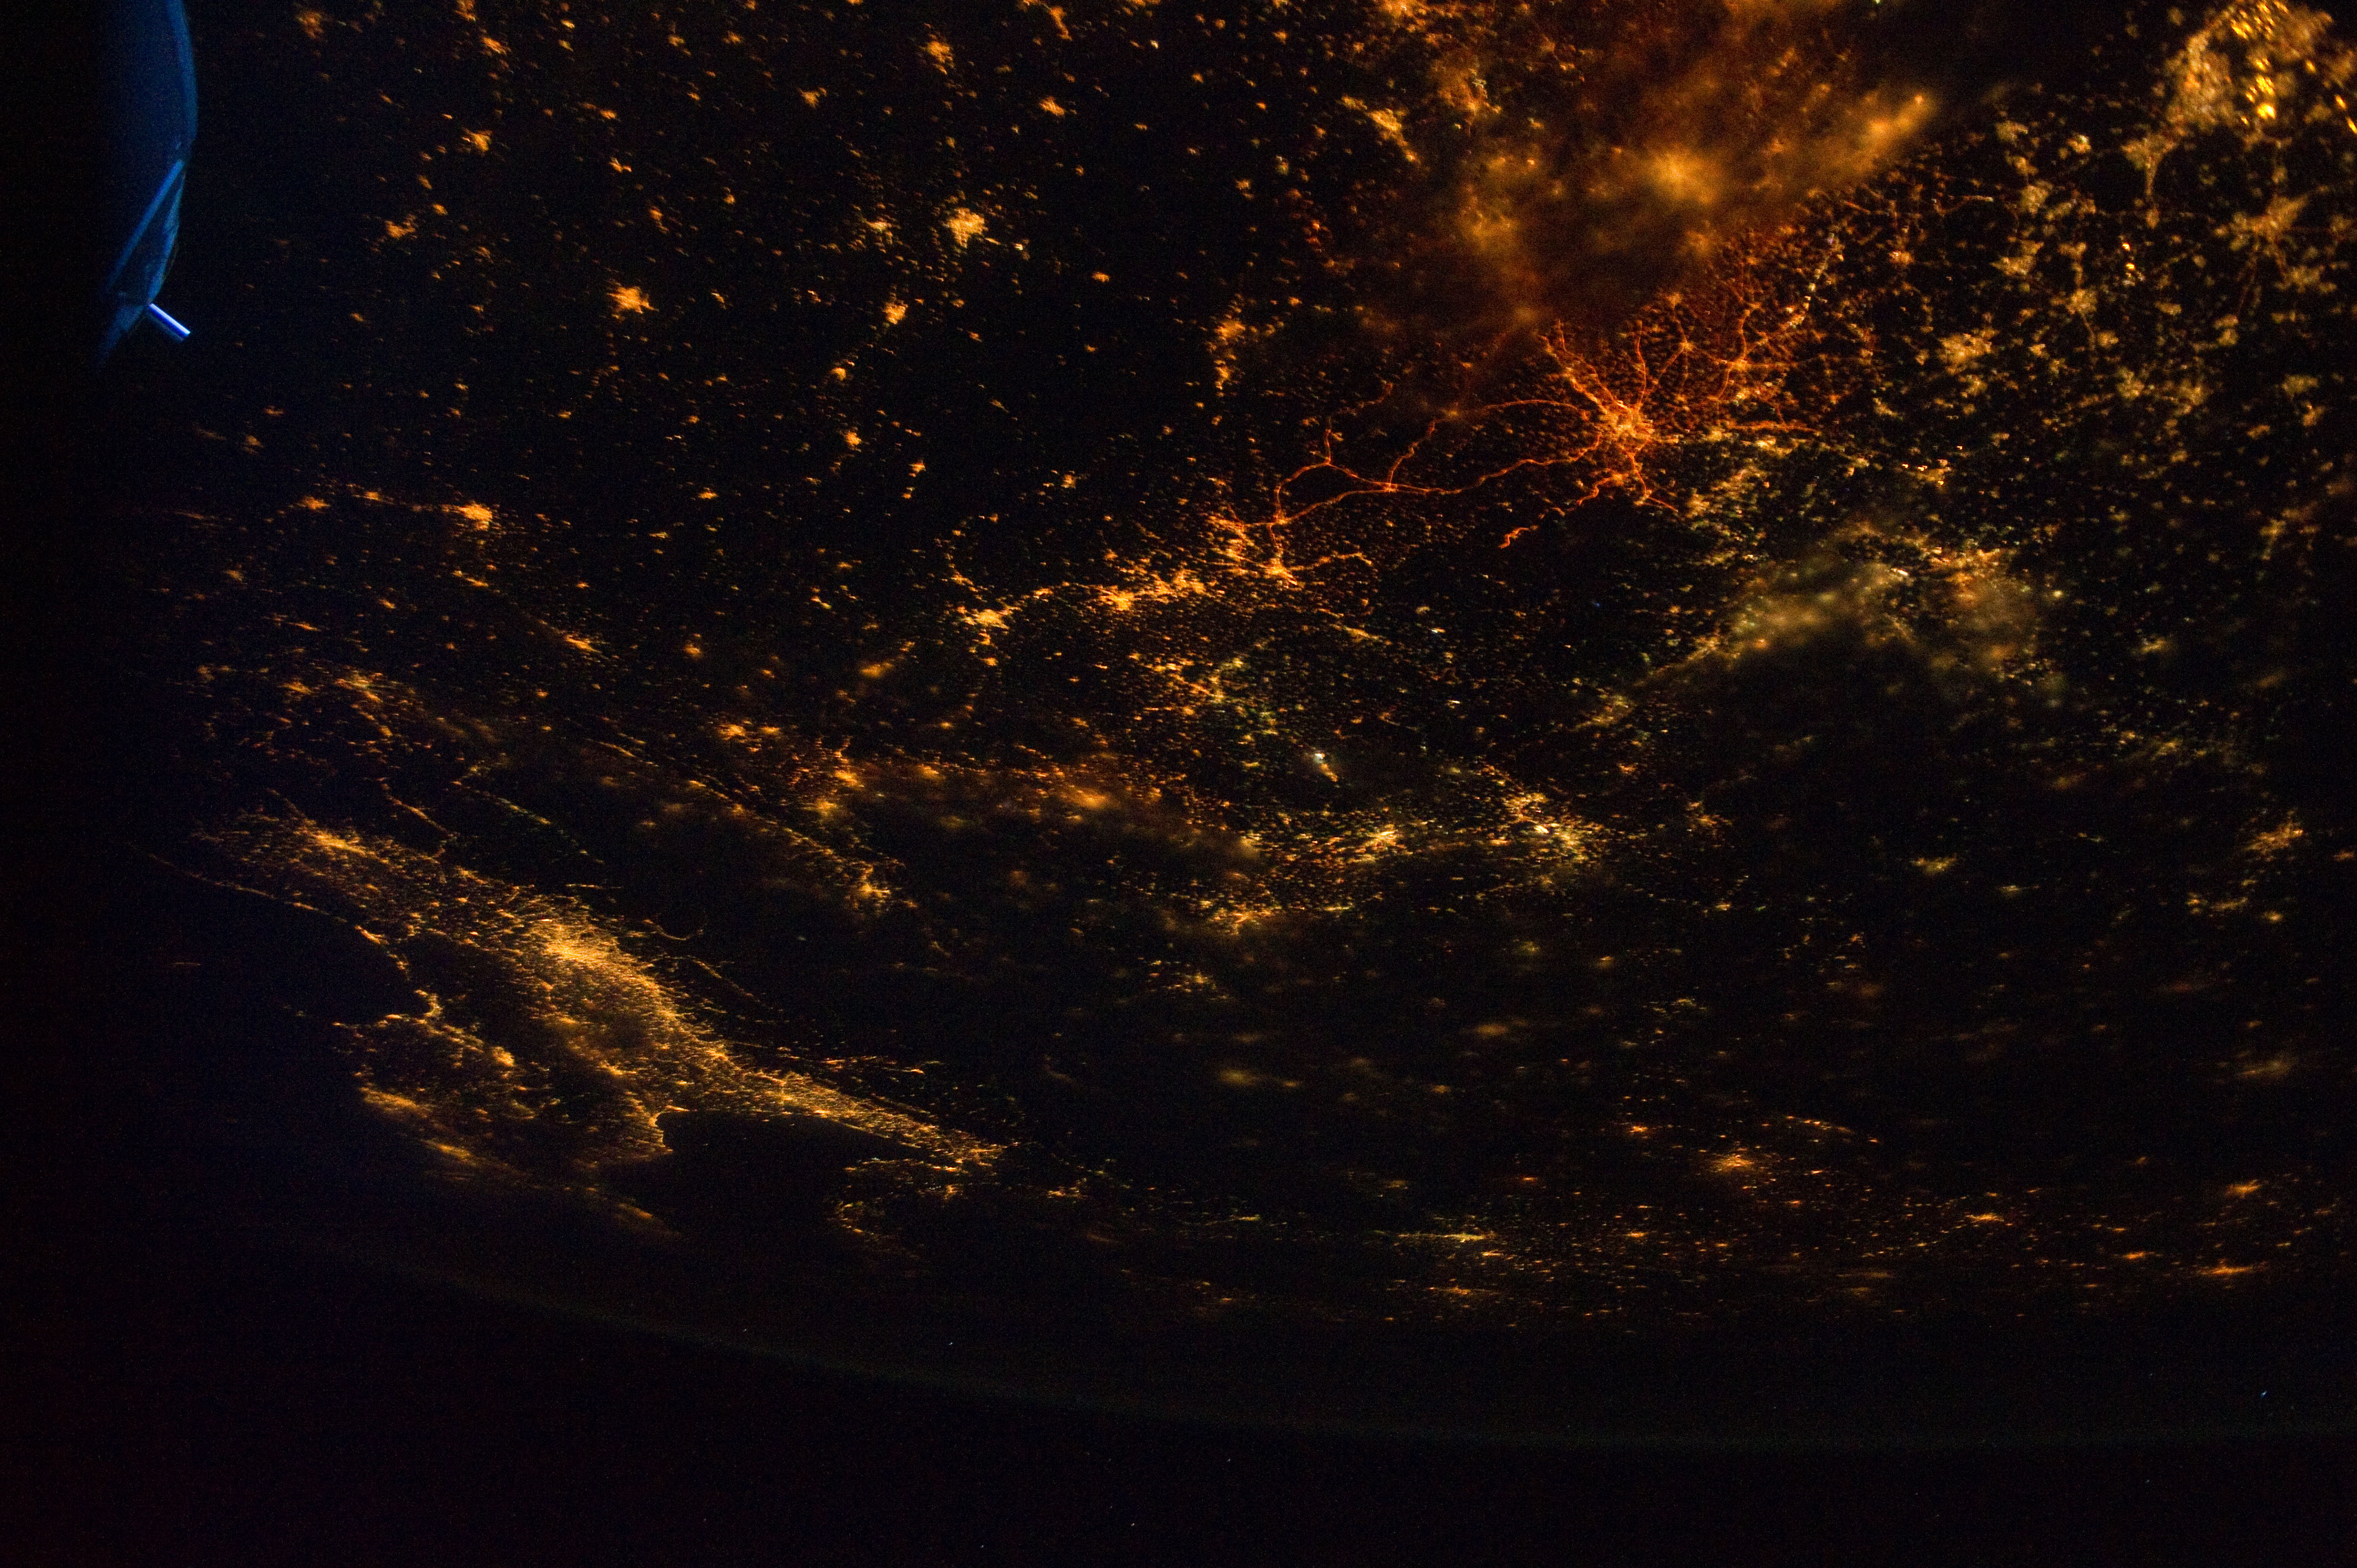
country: GERMANY
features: PAN- NW. EUROPE AT NIGHT, BRUSSELS, LUXEMBOURG, FRANKFURT, MILAN, SOFT, ISS
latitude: 49.0
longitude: 9.0
